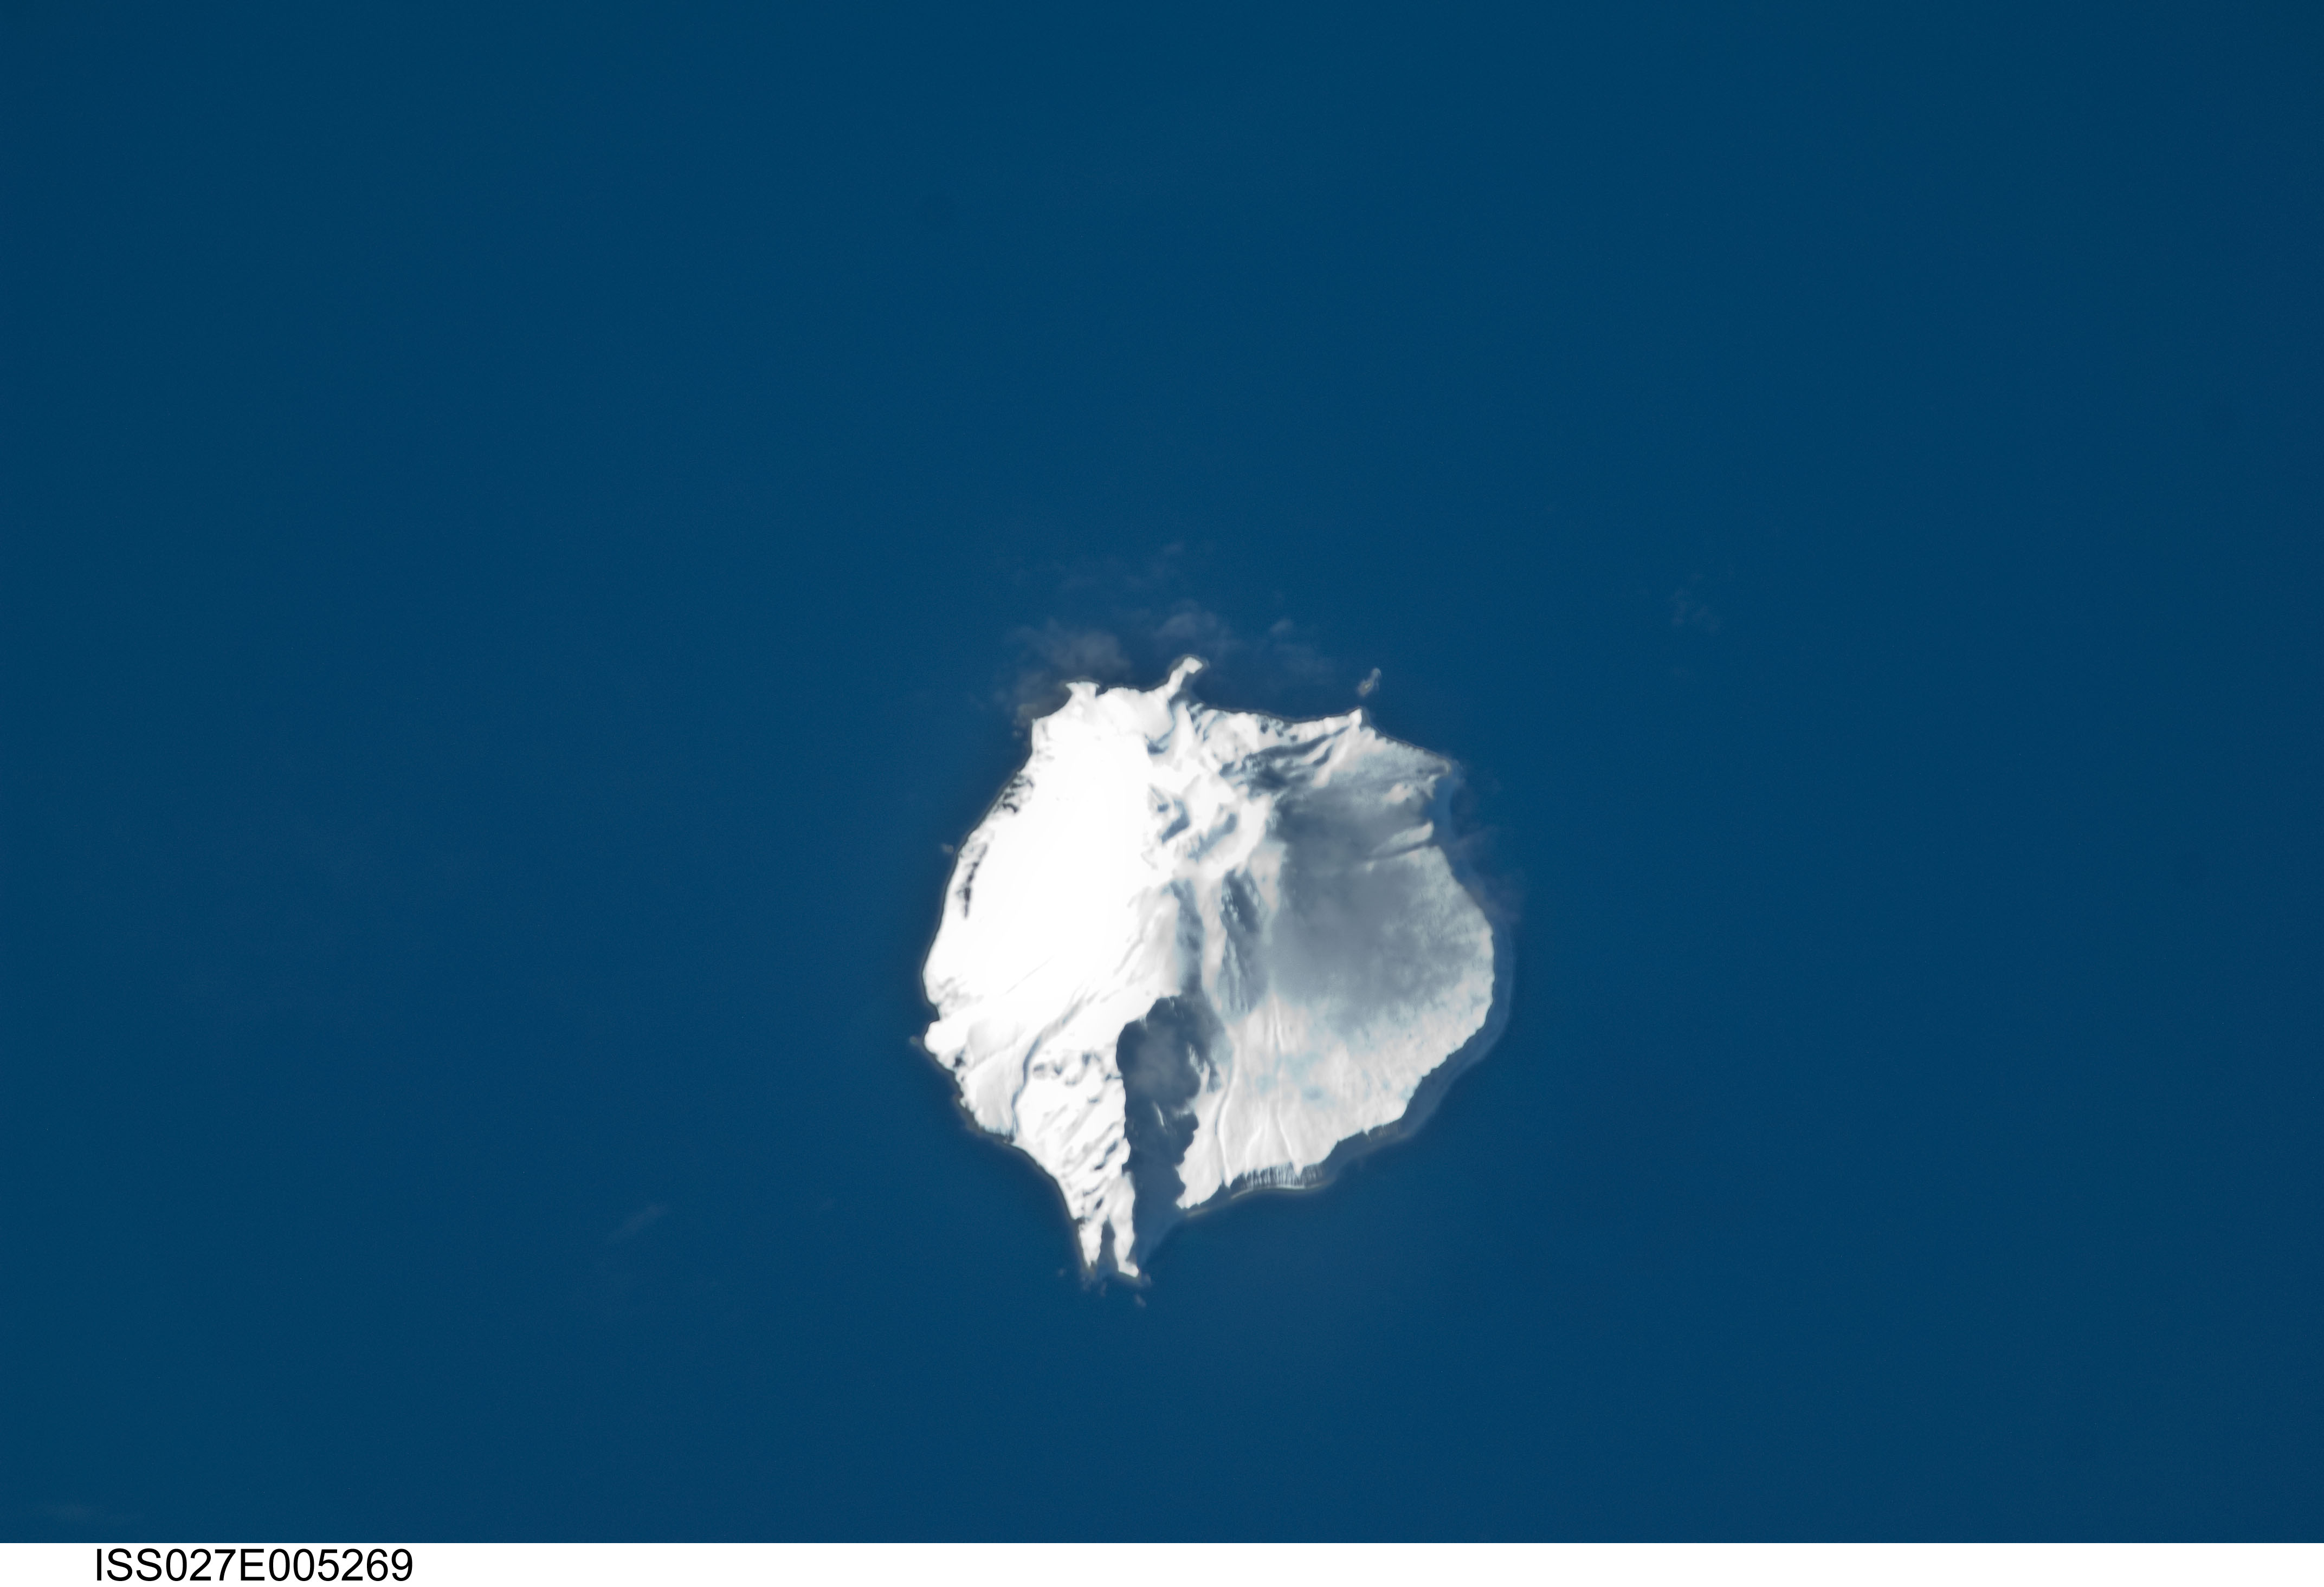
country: RUSSIAN FEDERATION
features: SHIRINKI I., KURIL I., OKHOTSK S., VOLCANO
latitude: 50.2
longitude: 155.0
